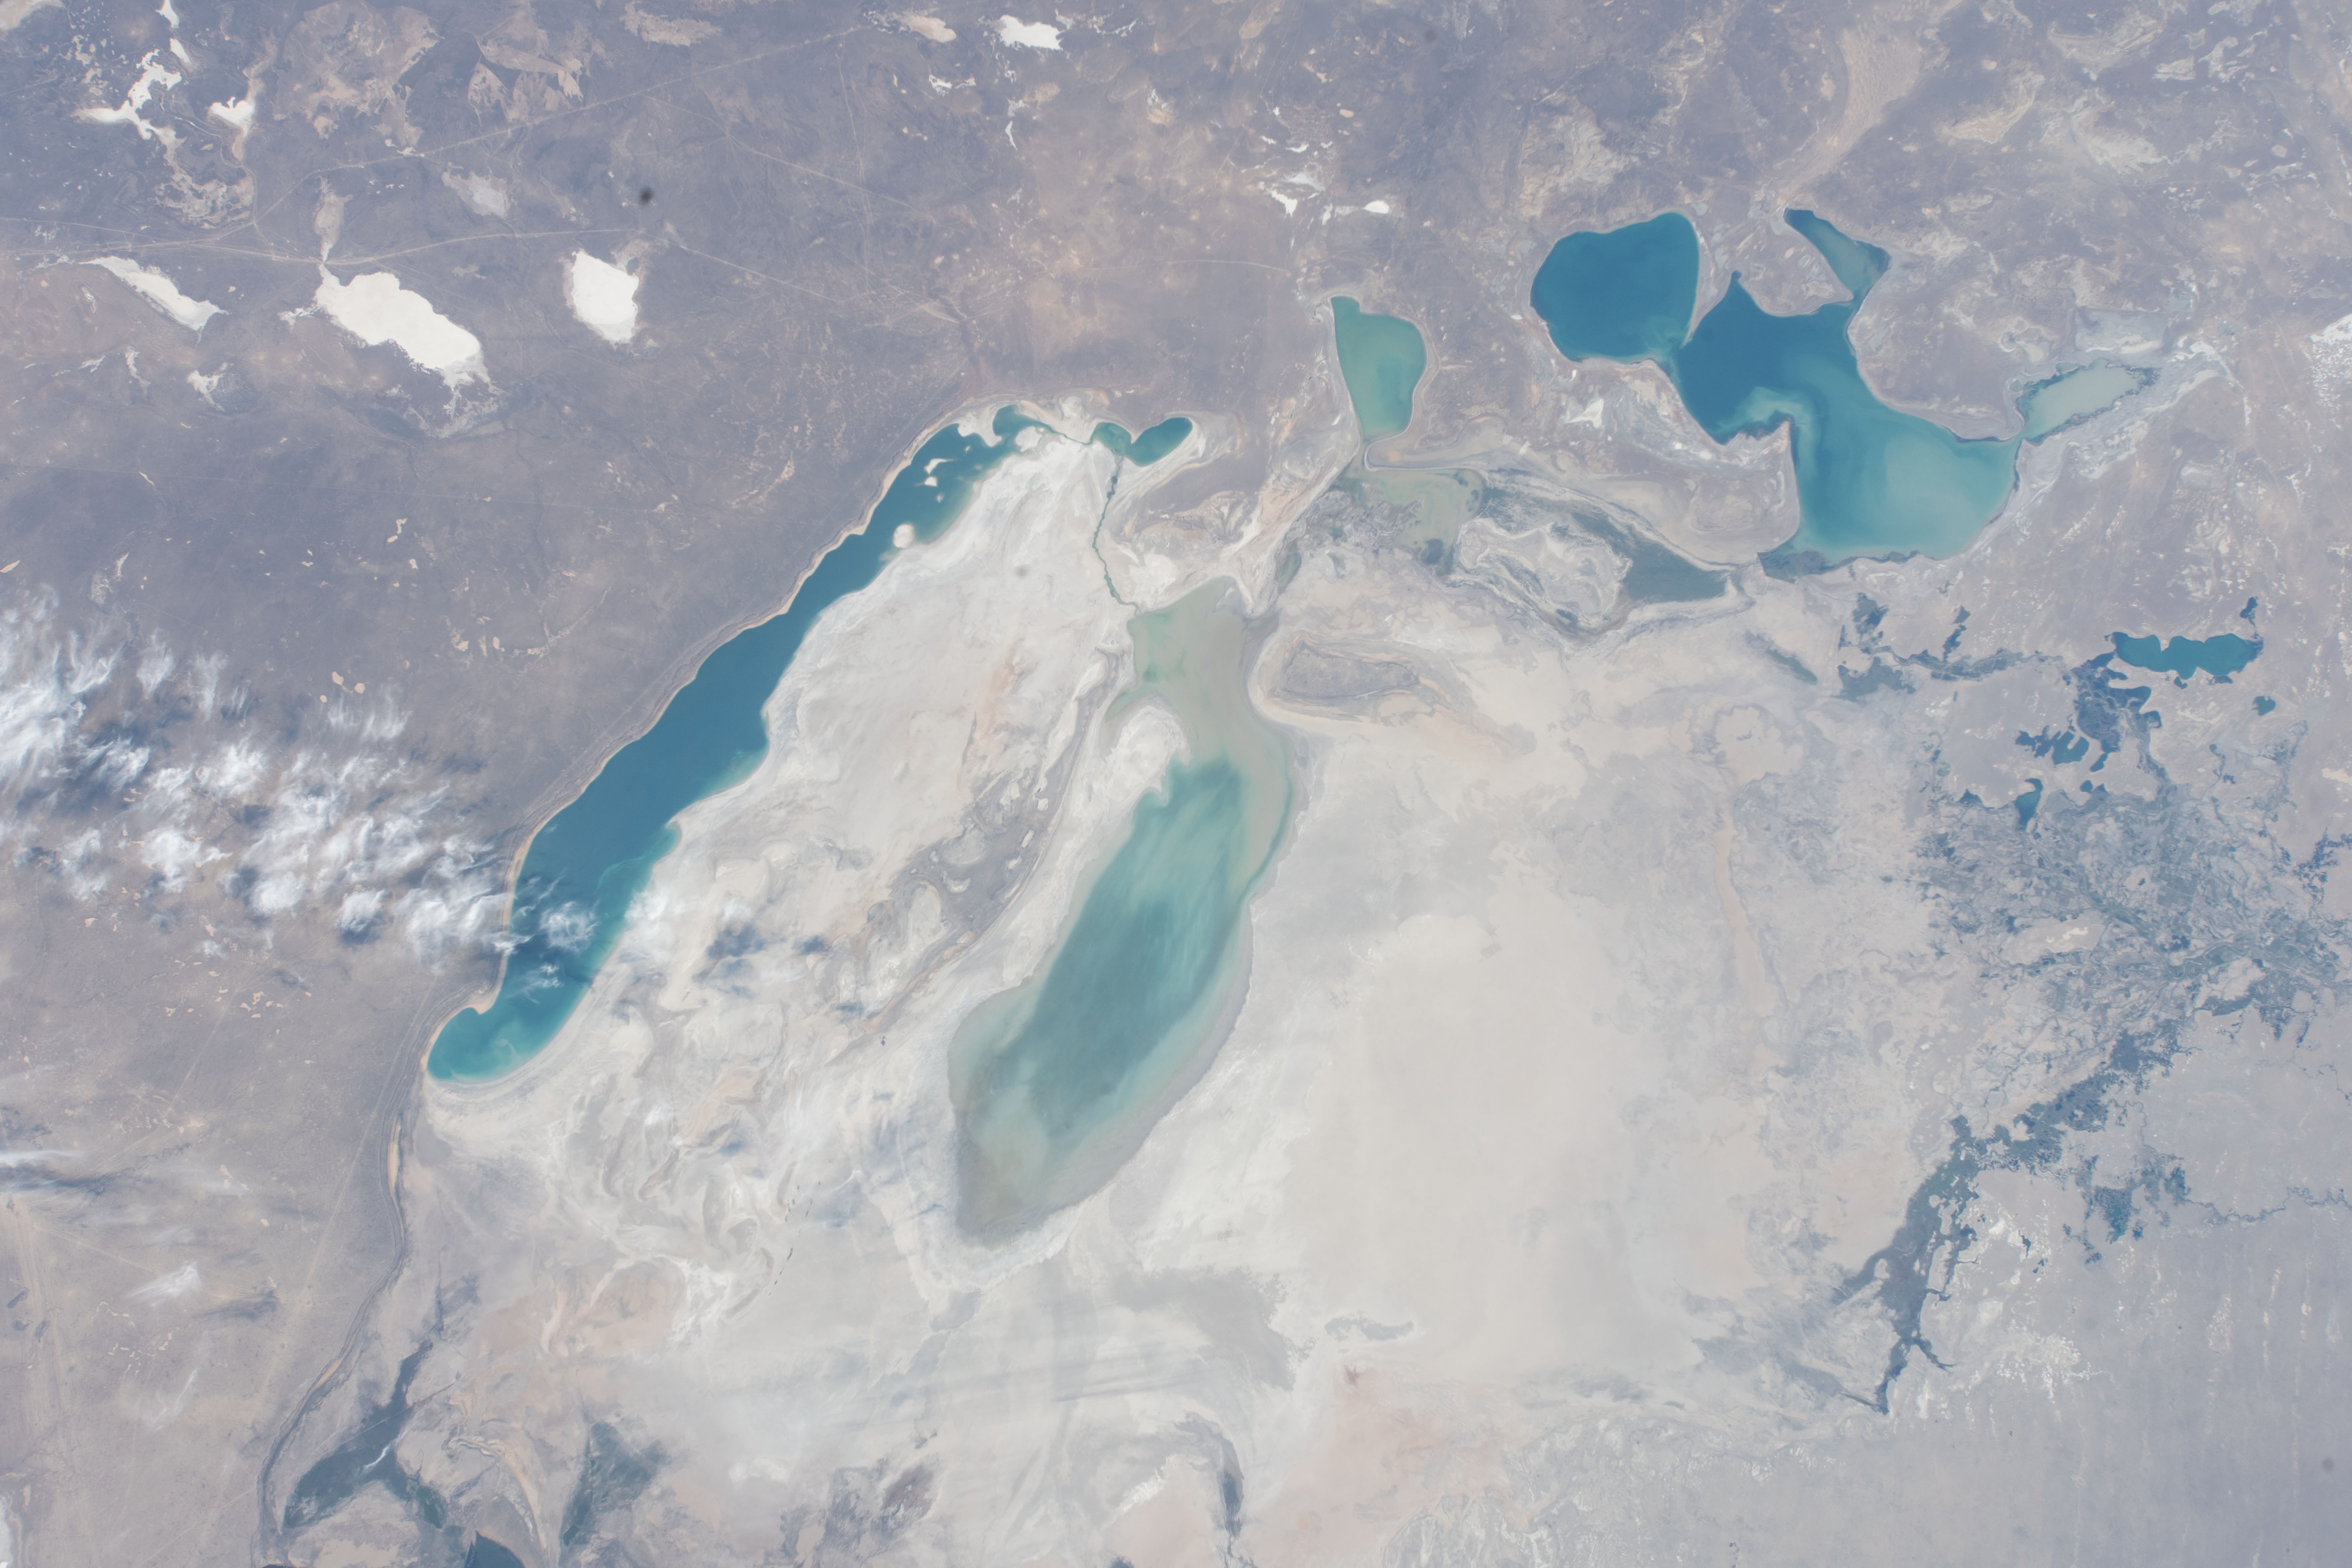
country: KAZAKHSTAN
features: ARAL SEA, BARSAKELMES LAKE, QIZILQUM DESERT, AKTOBE
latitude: 45.4
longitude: 59.6
